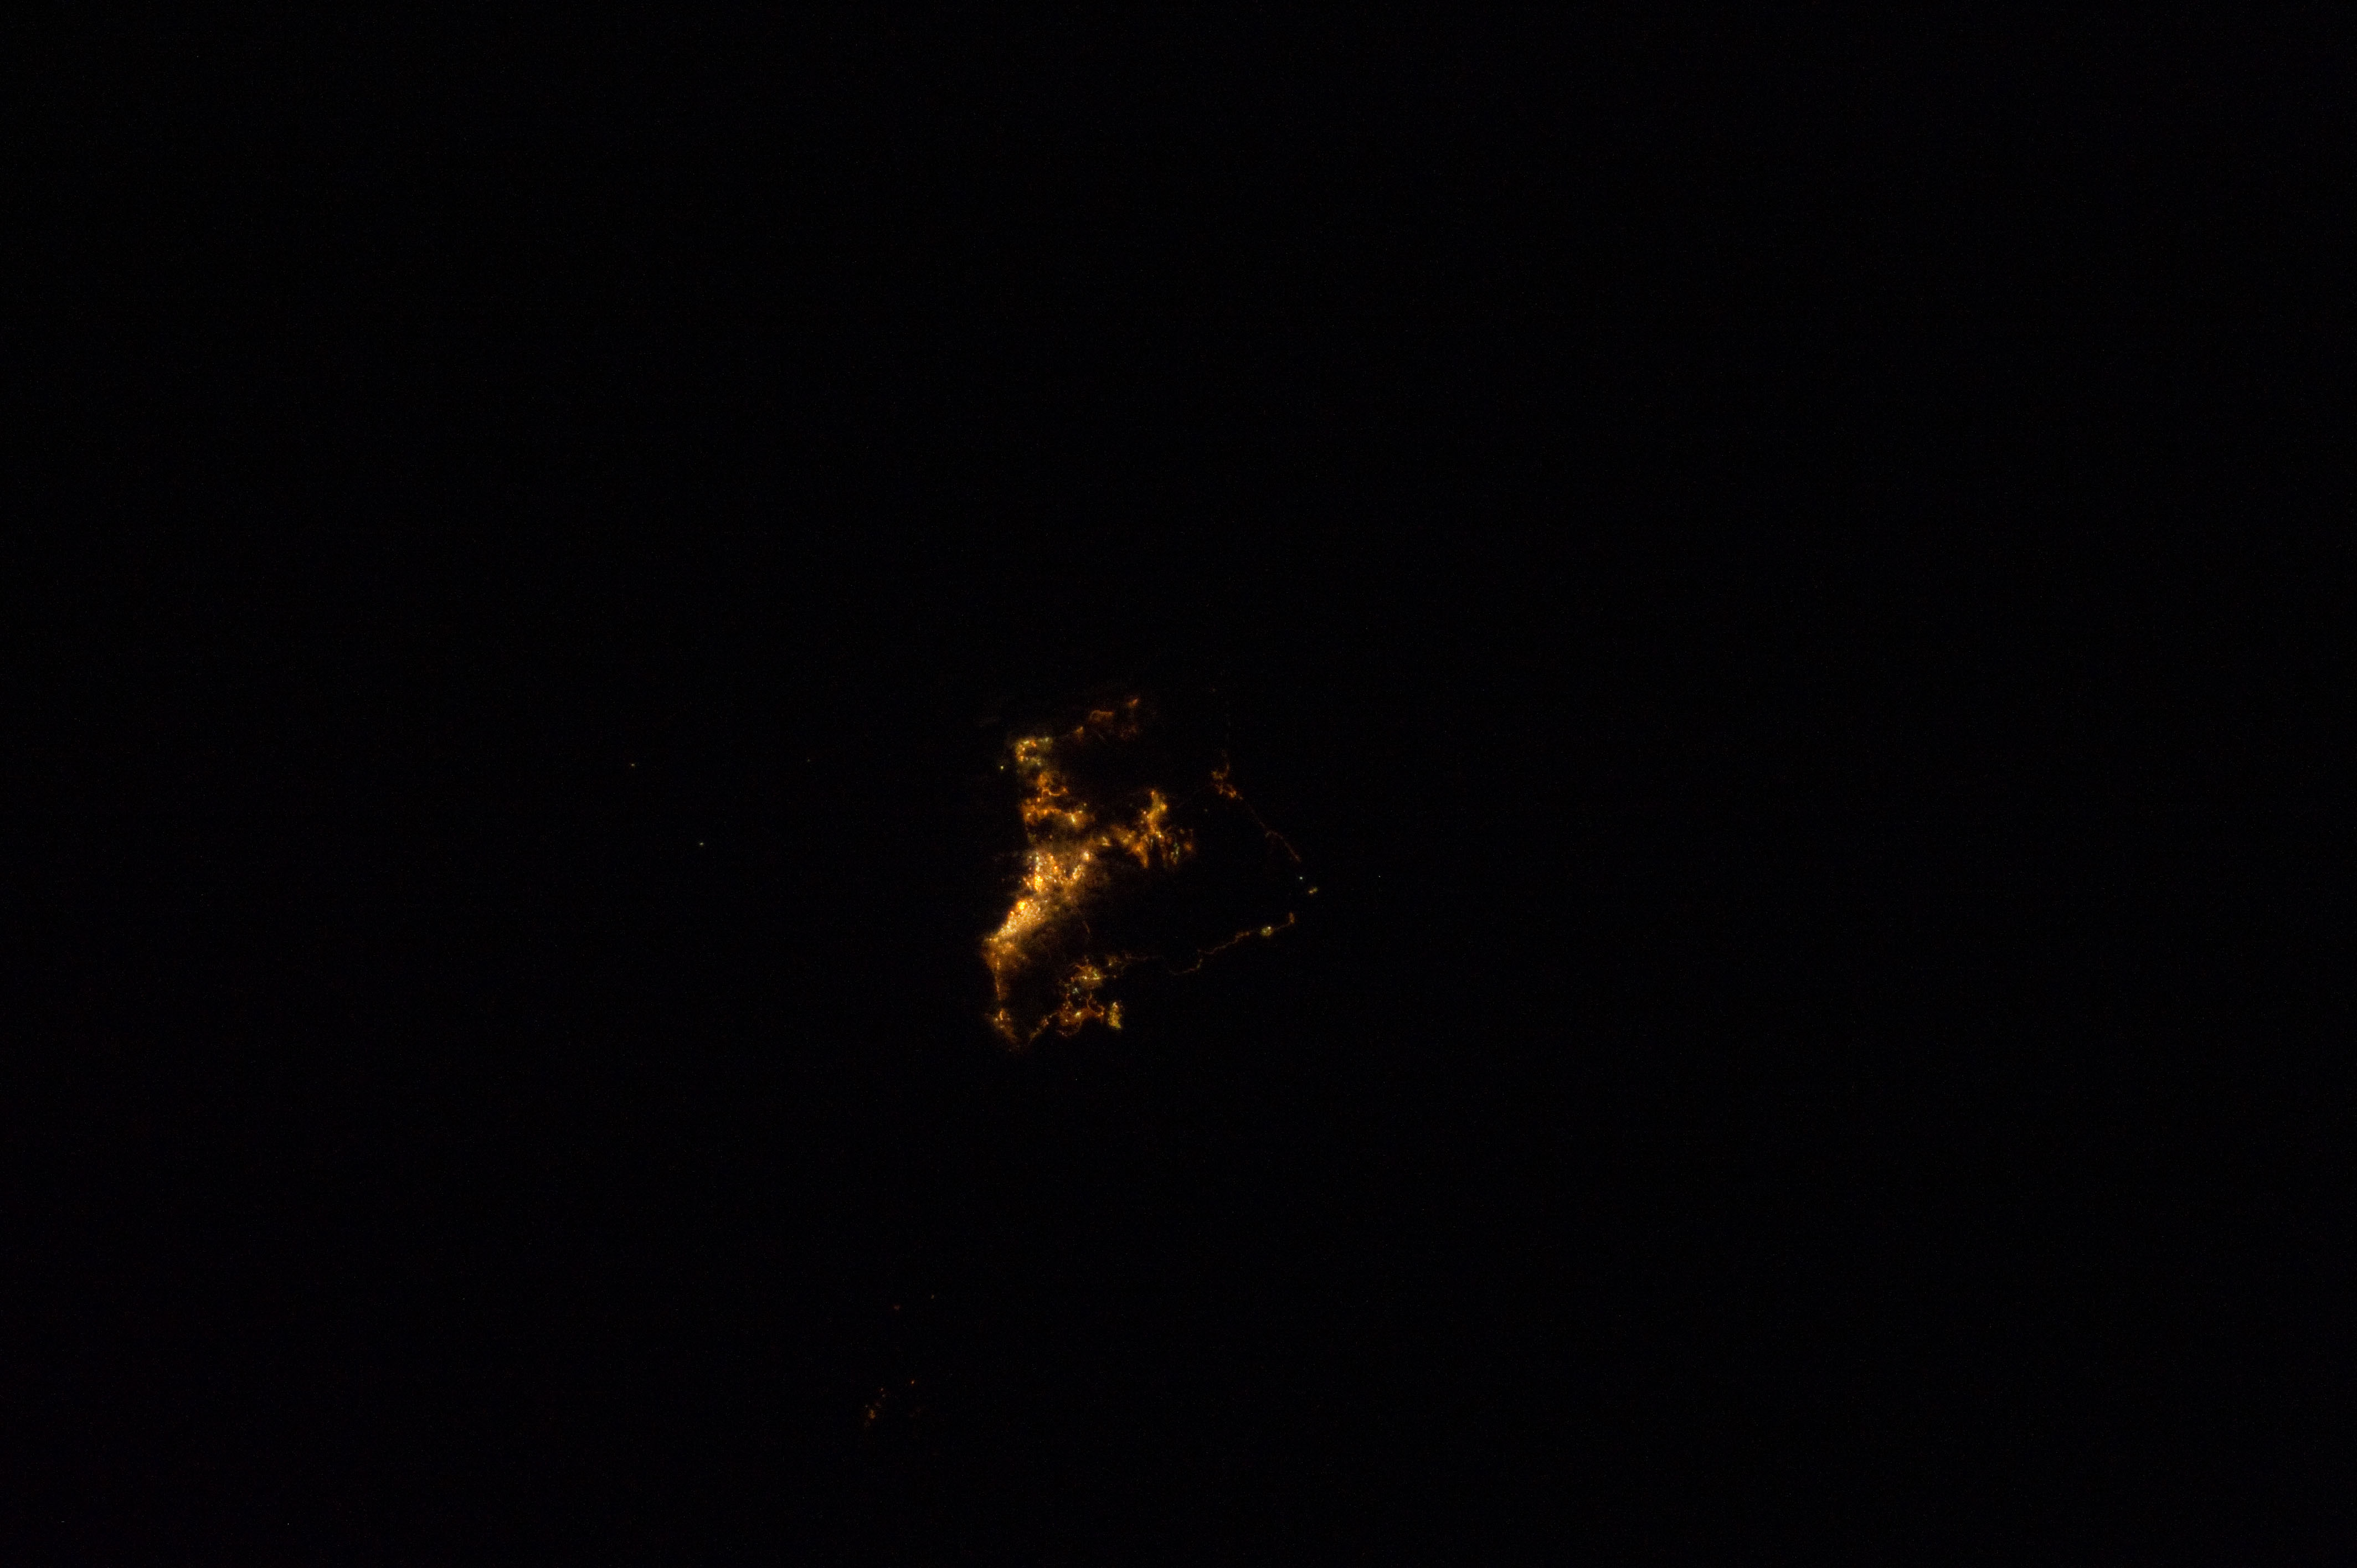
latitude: 21.4
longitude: -157.9
